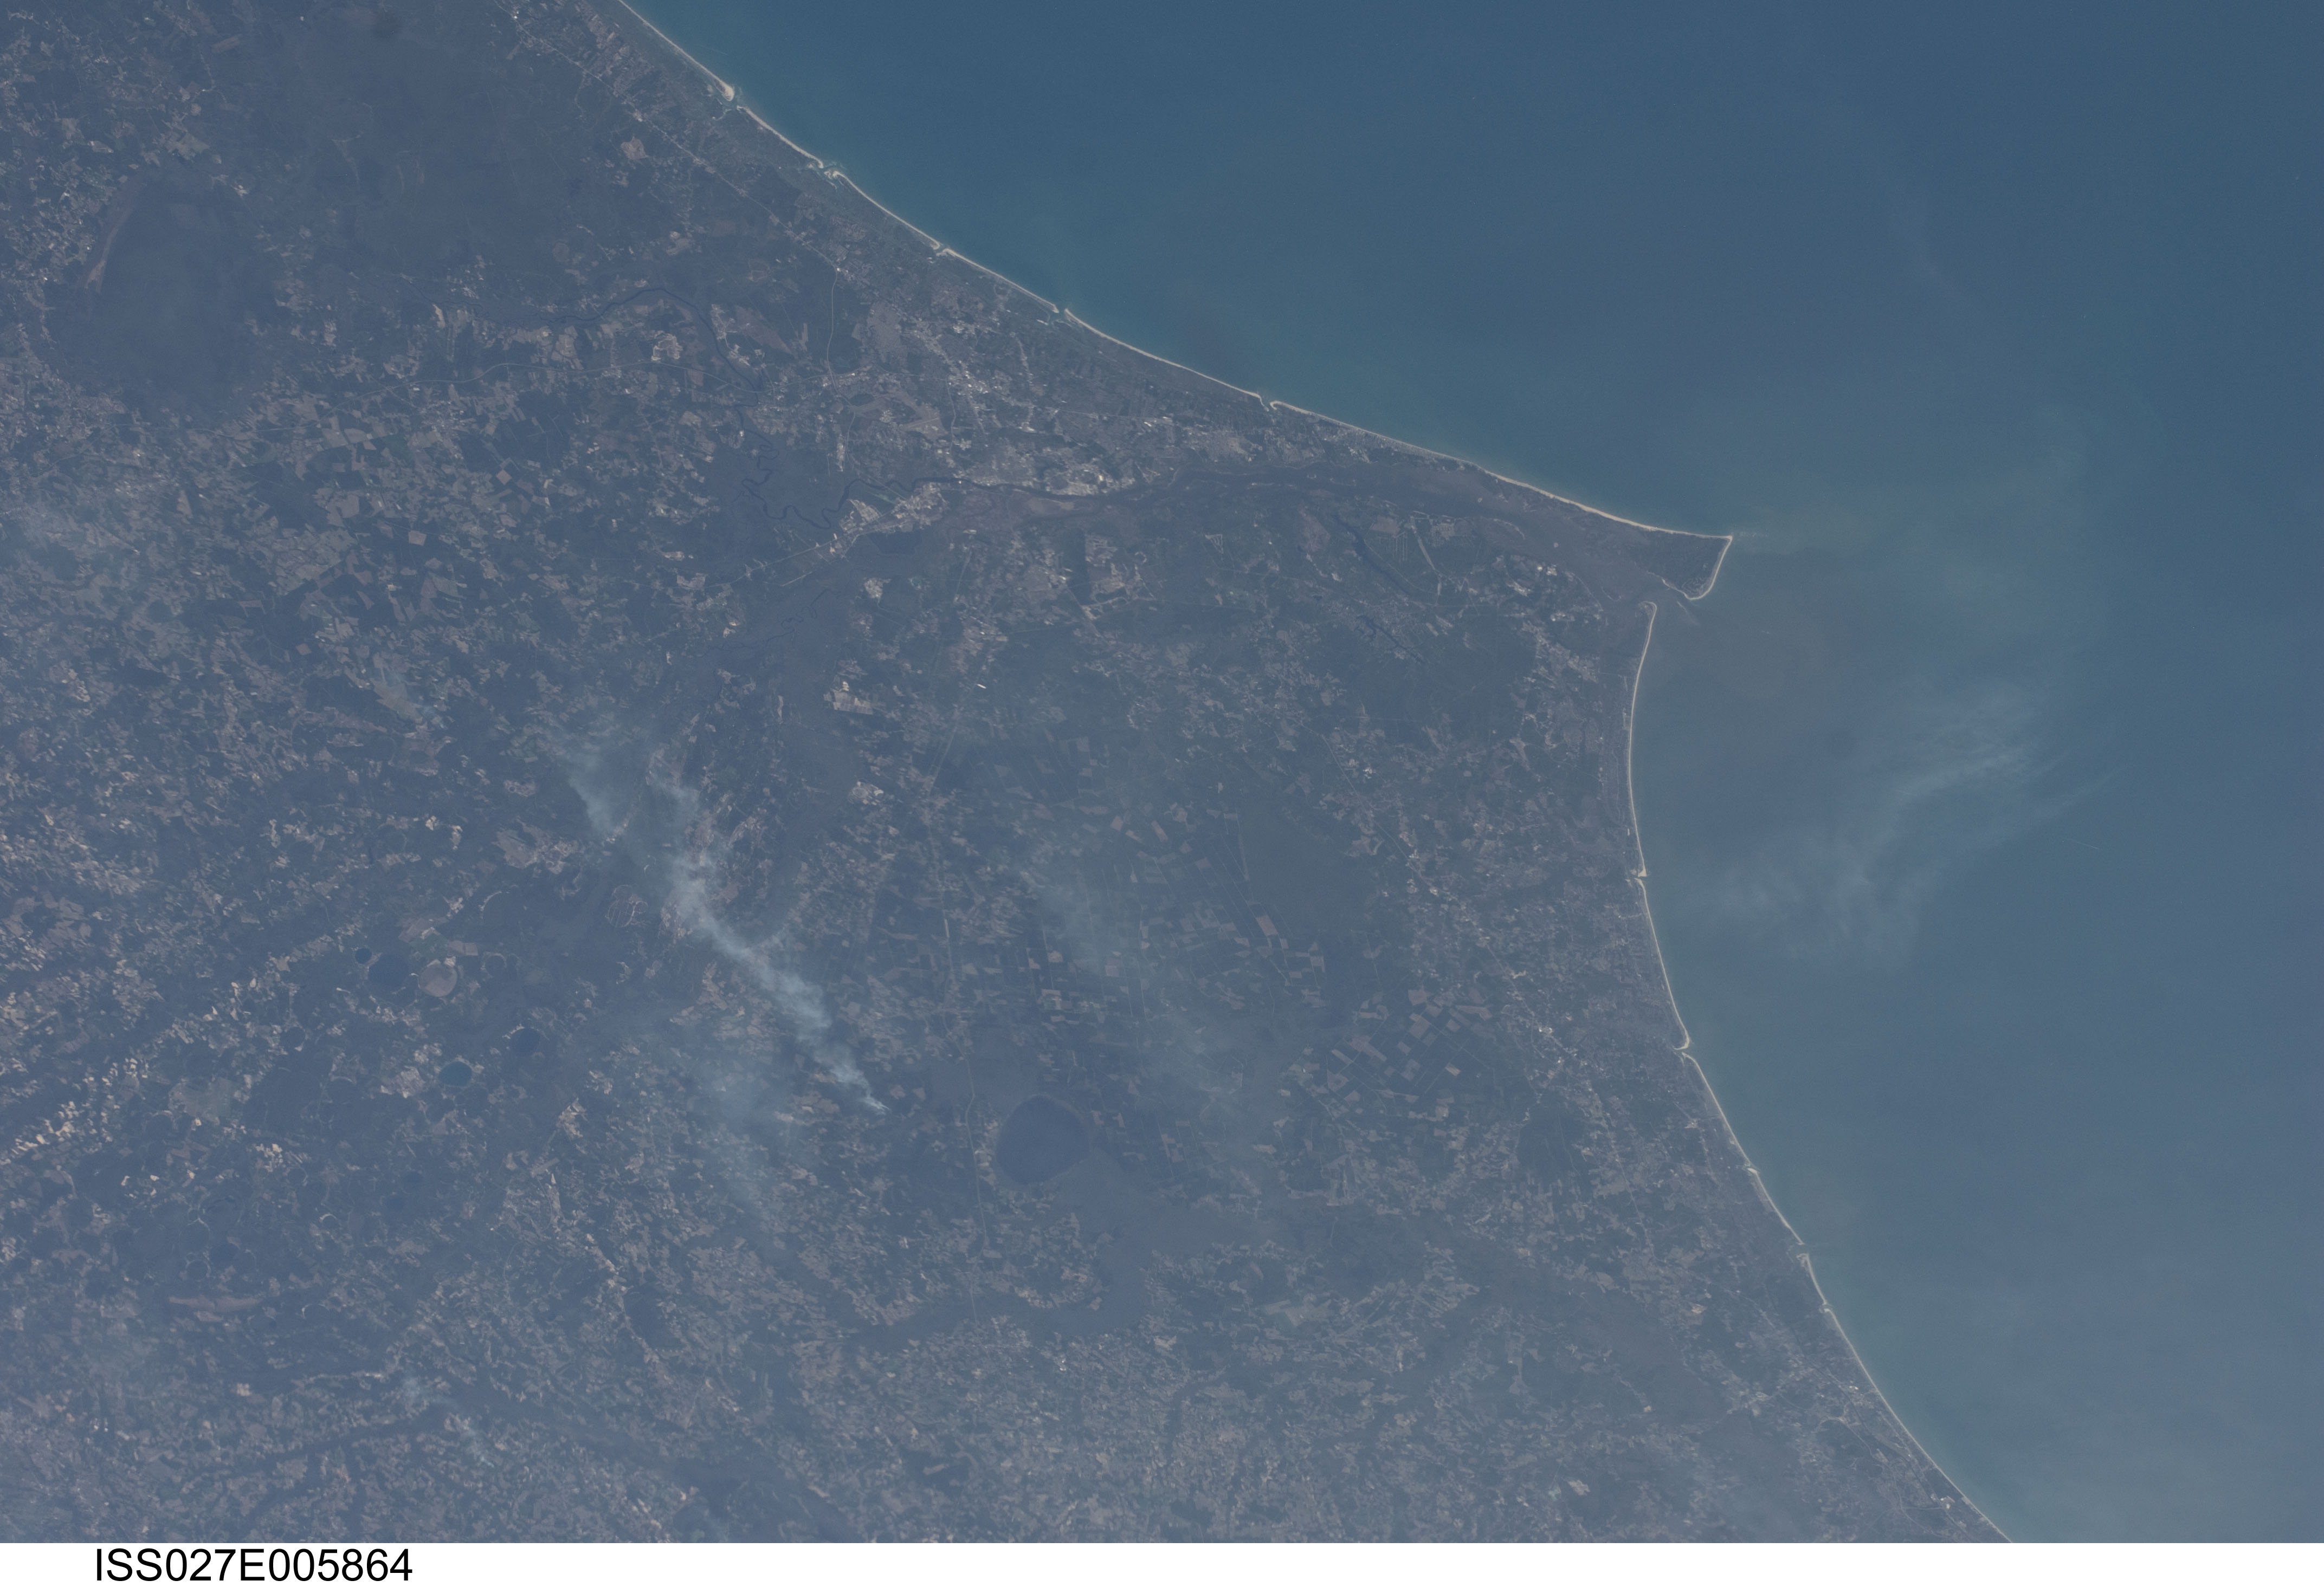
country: USA-NORTH CAROLINA
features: RIVER,OAK ISLAND,CAROLINA BEACH,BEACHES,SOUTHPORT,BALD HEAD ISLAND,AGR
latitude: 34.0
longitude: -78.0
